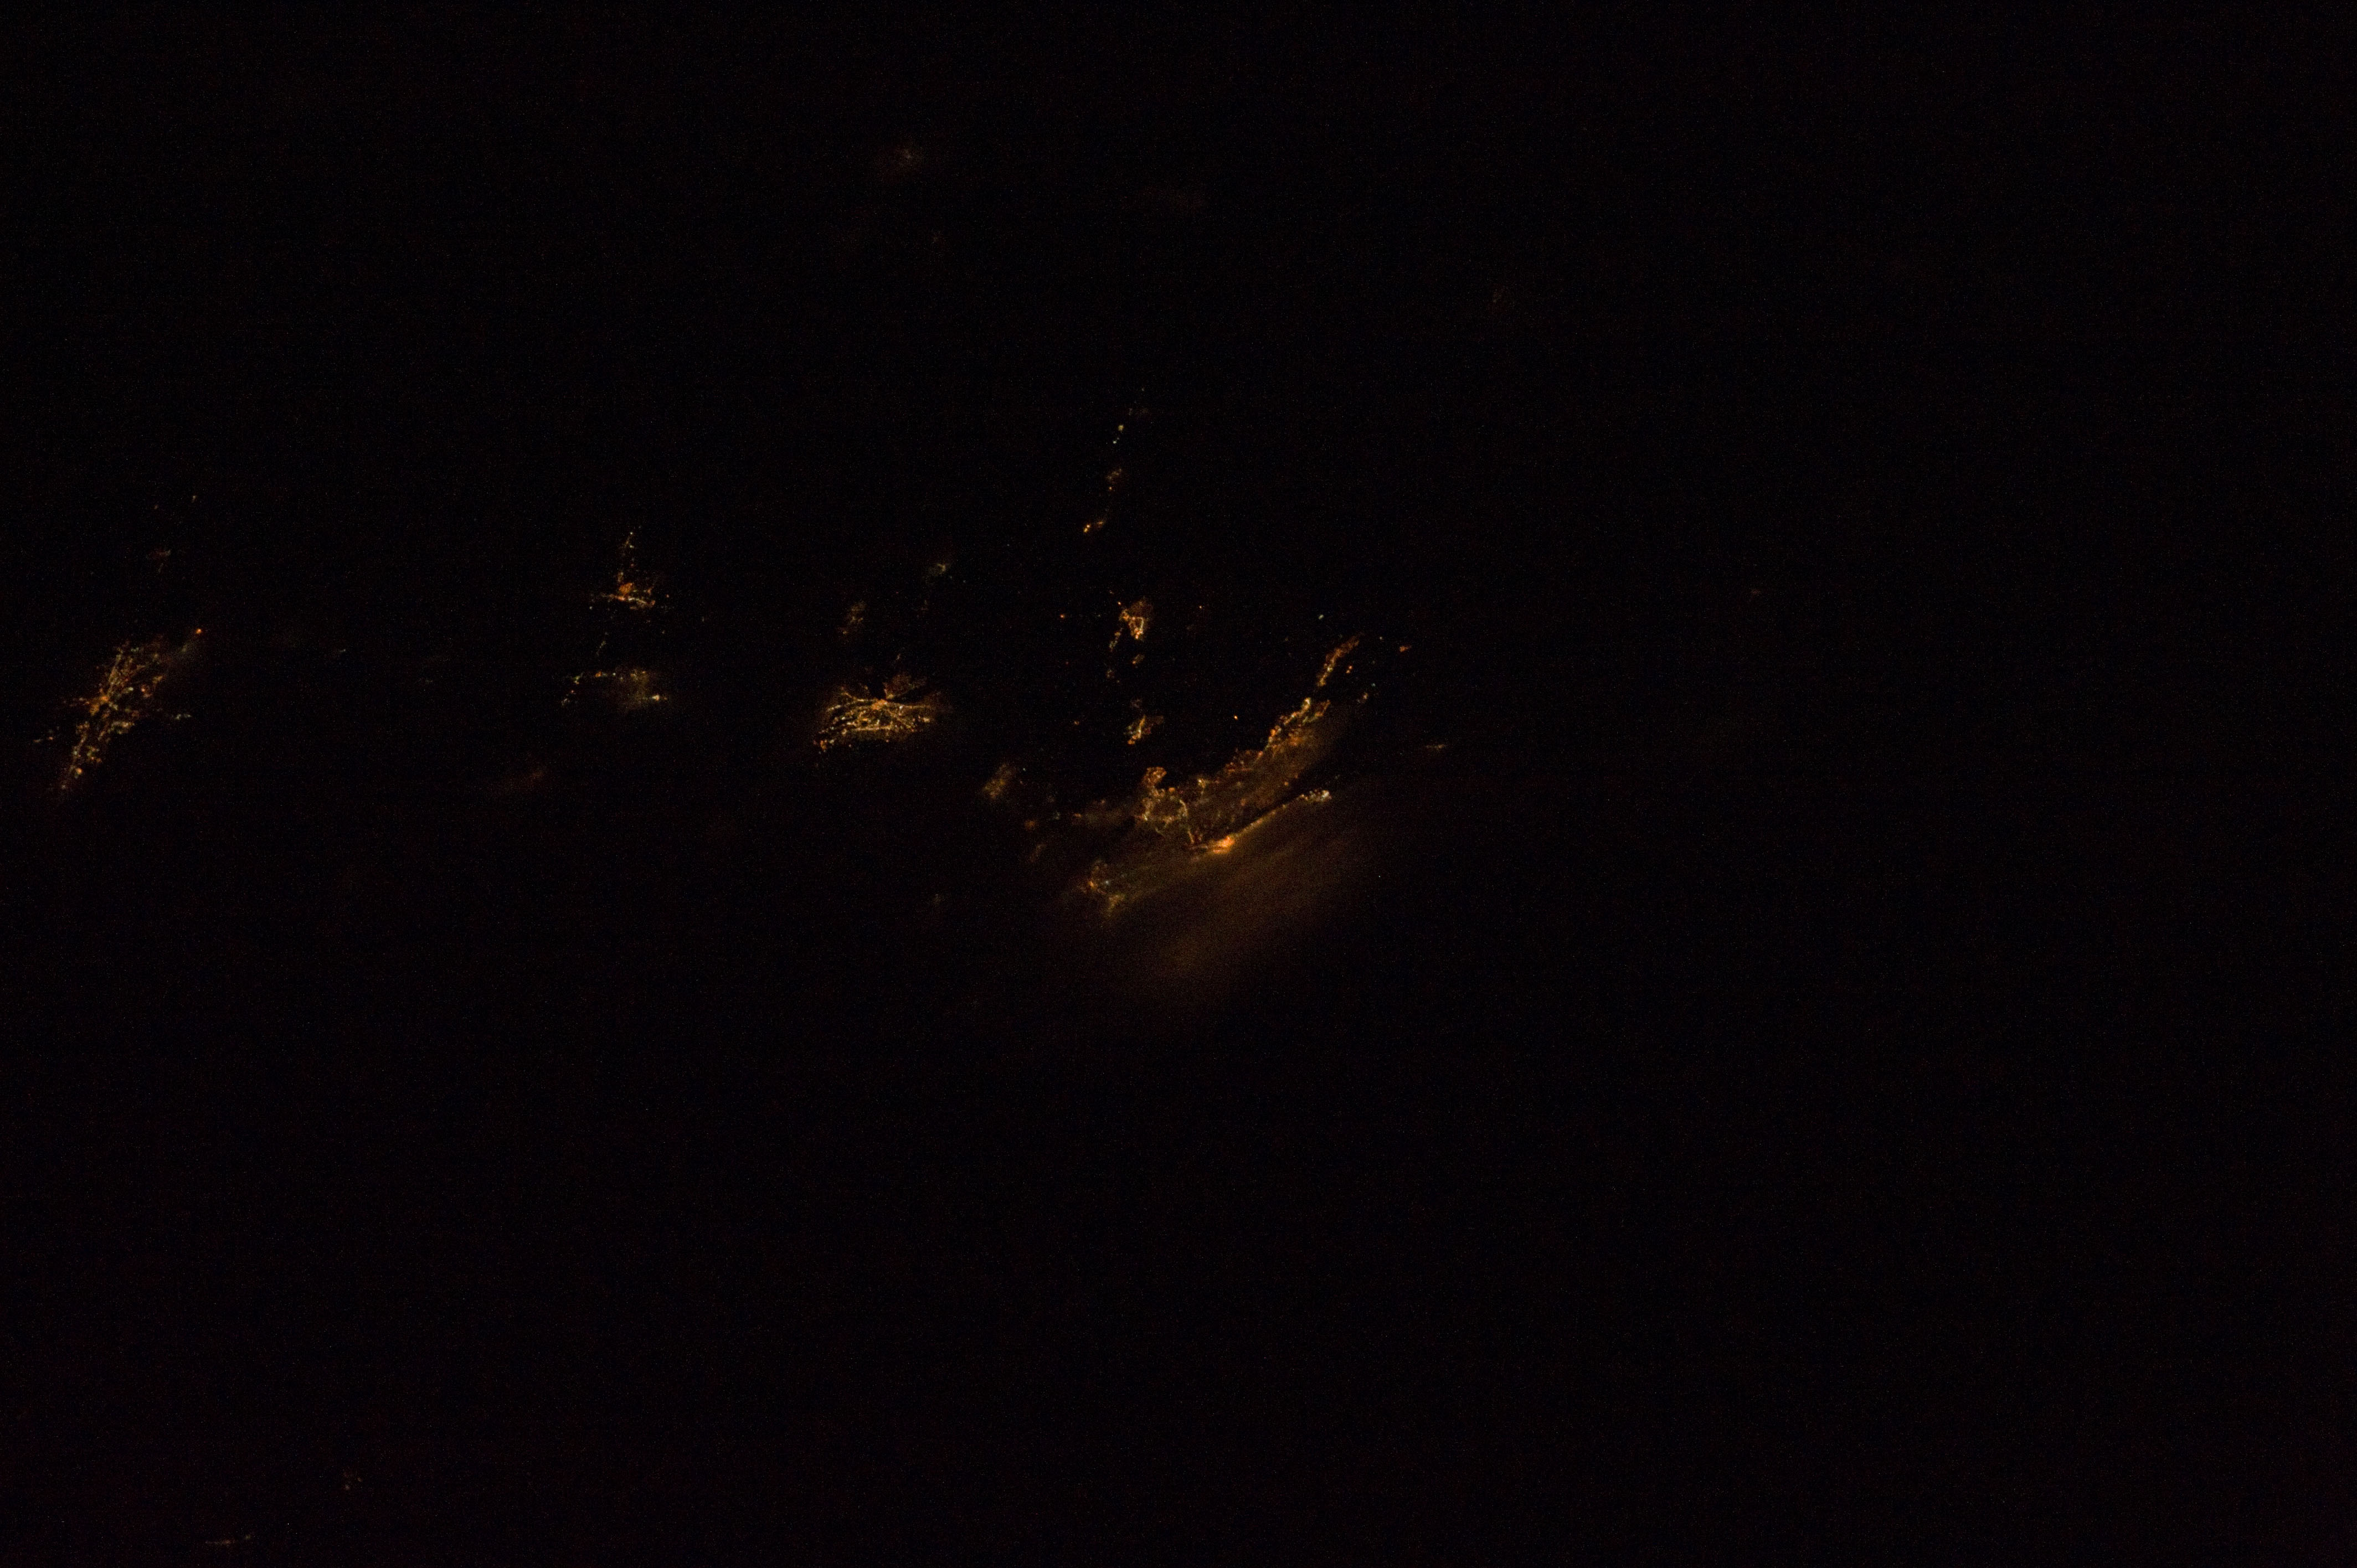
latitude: 45.2
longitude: -122.9
